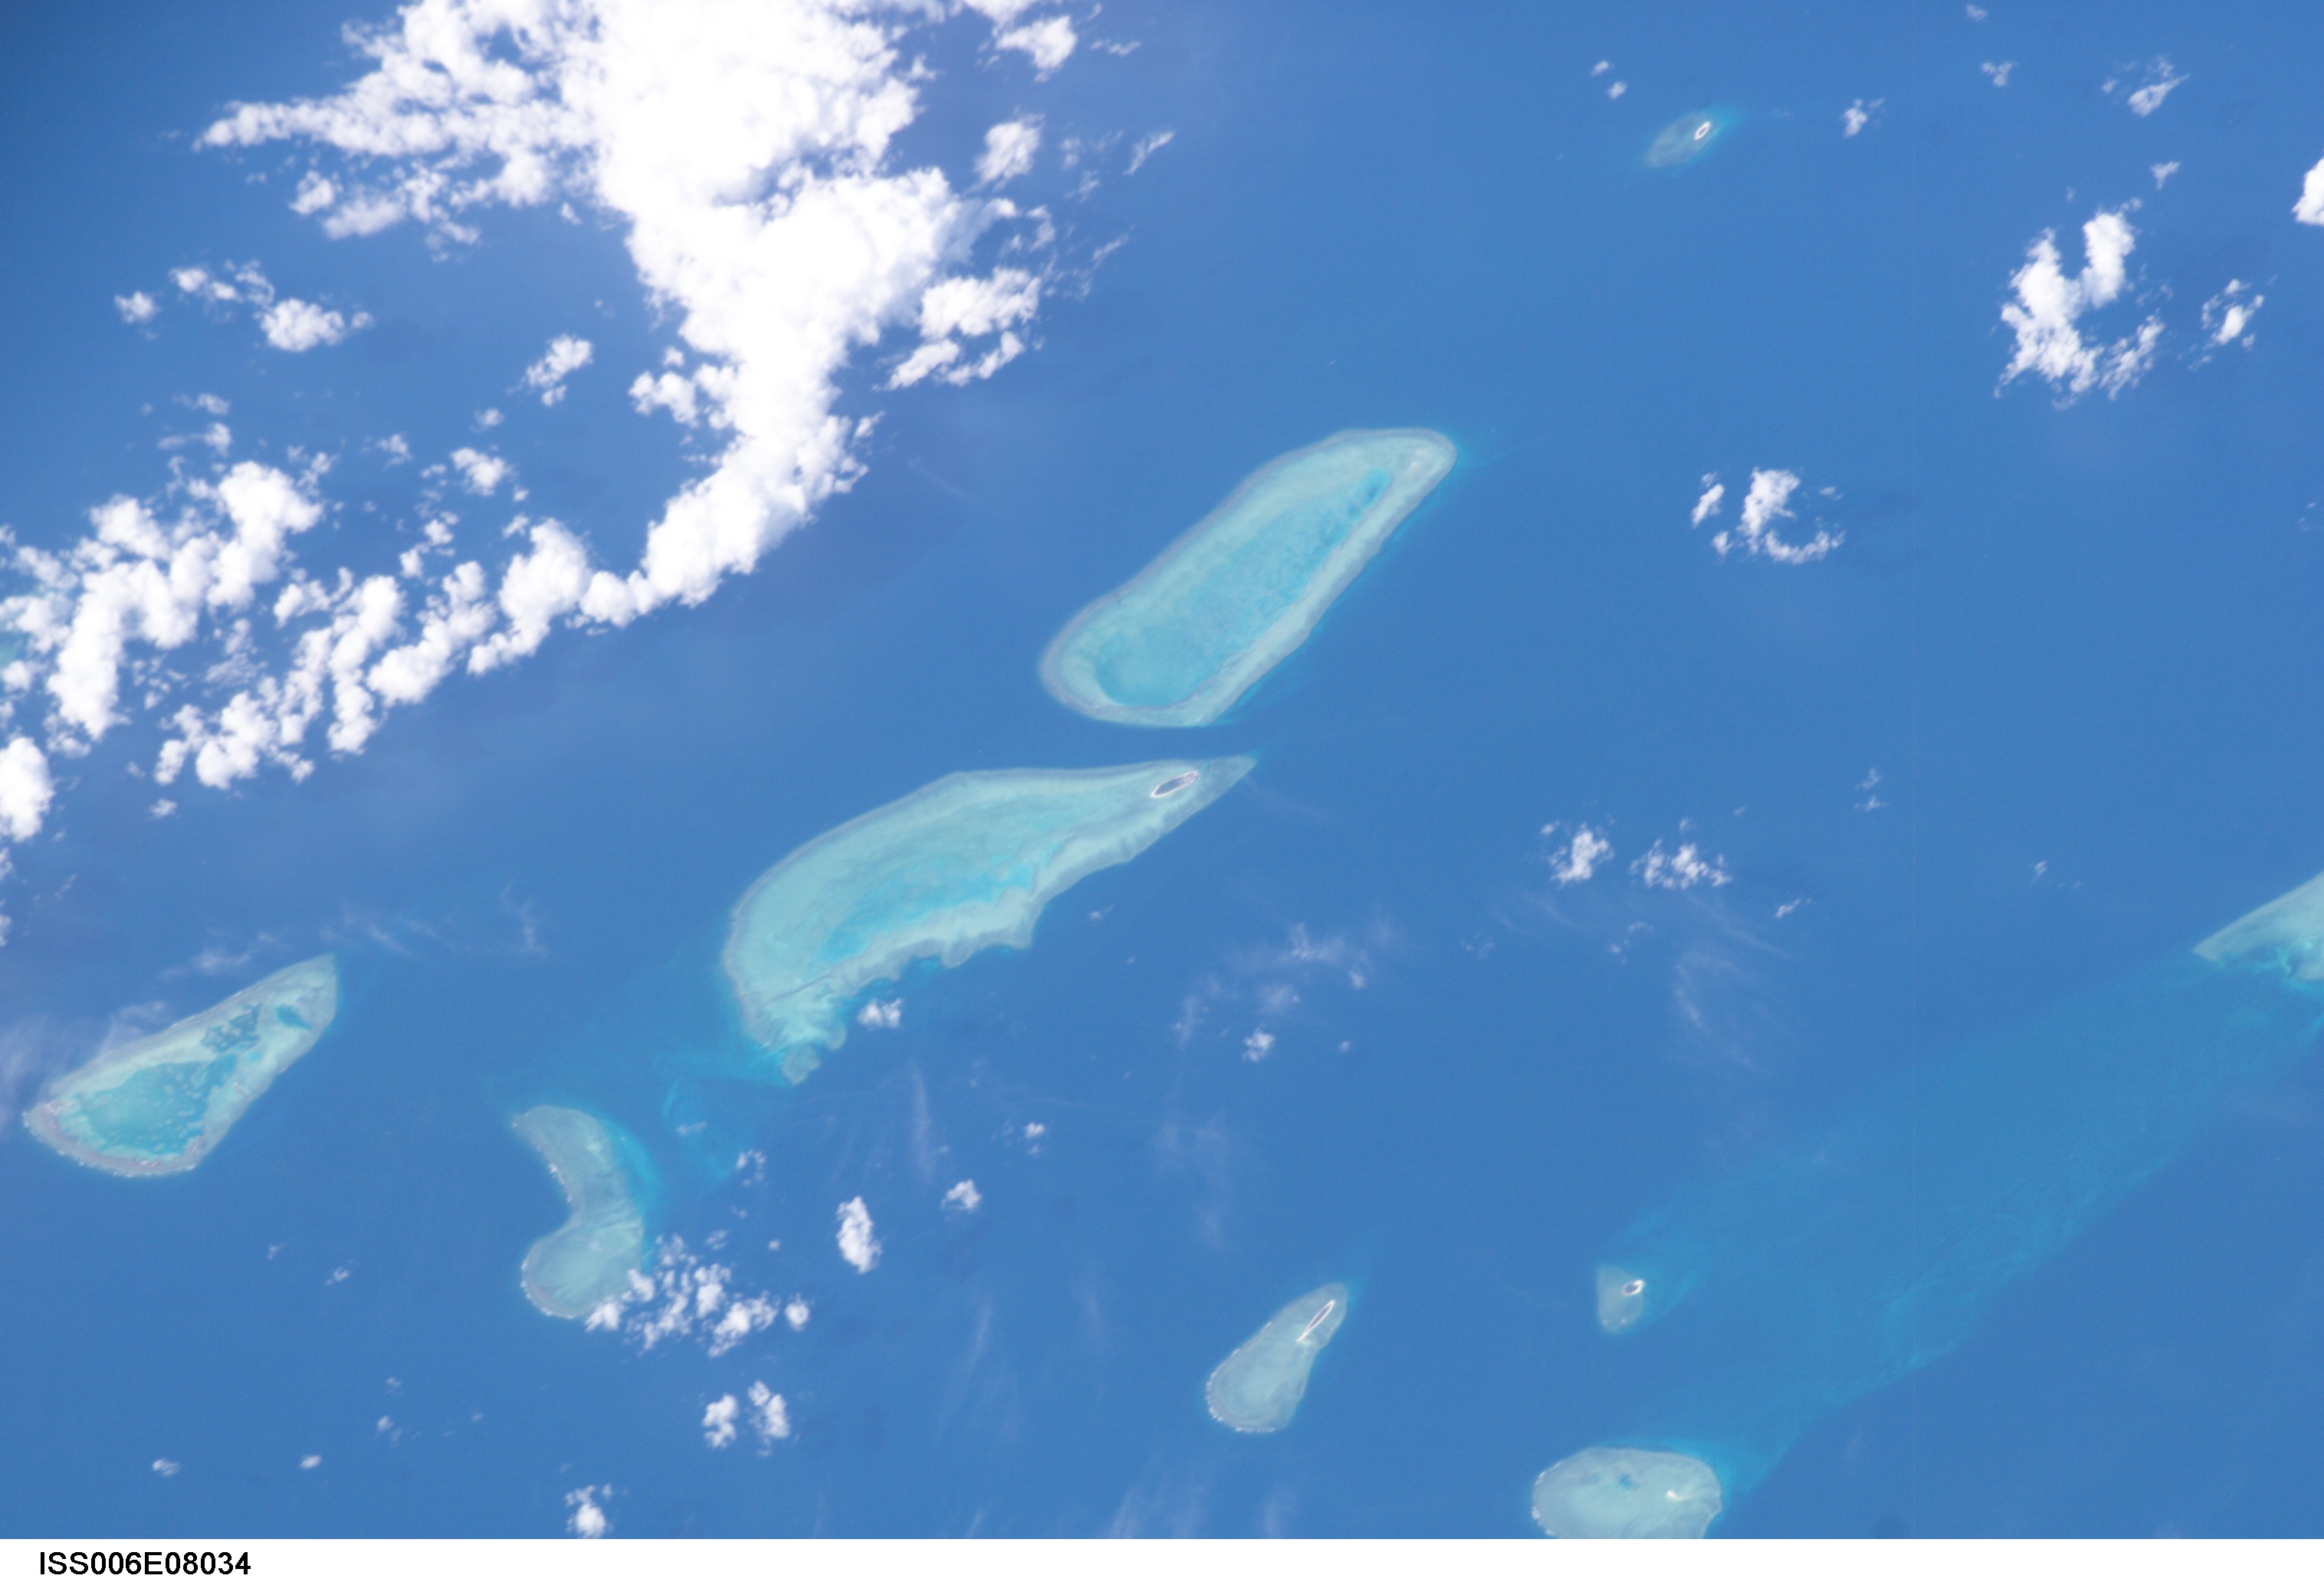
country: AUSTRALIA-Q
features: HERON ISLAND, ONE TREE I., REEFS
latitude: -23.5
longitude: 152.0
